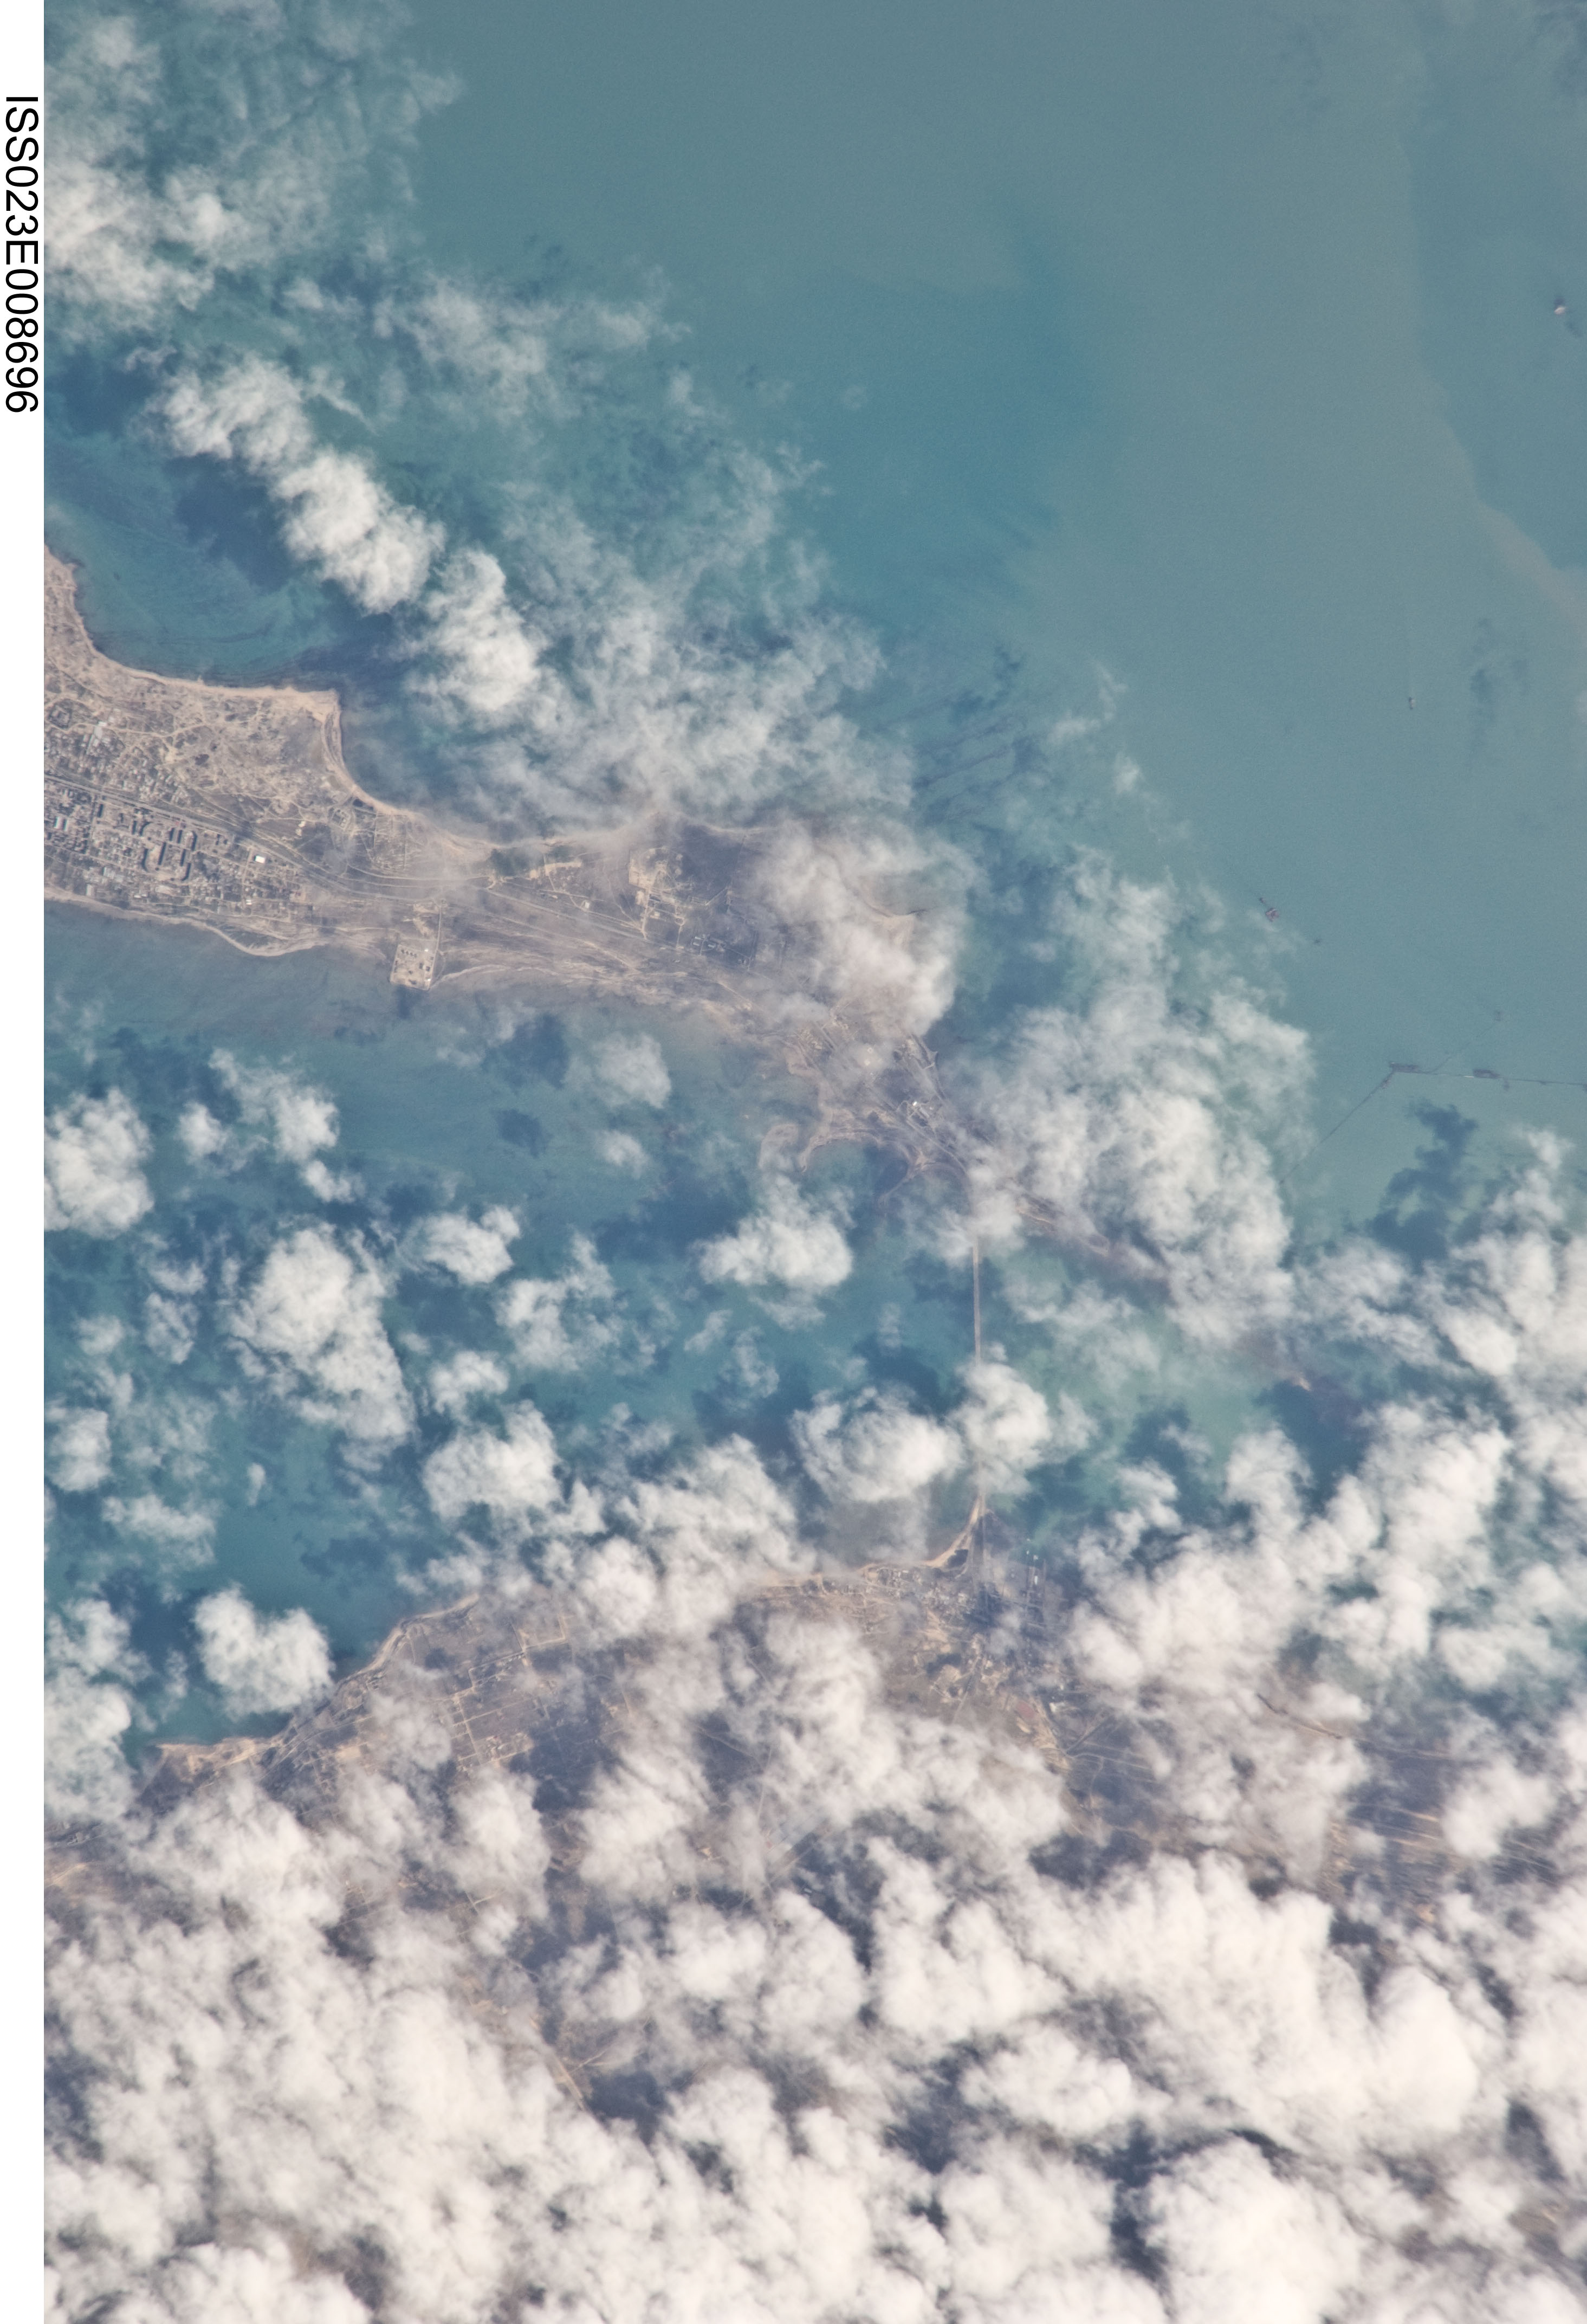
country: AZERBAIJAN
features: ARTEMA I., CAUSEWAY, ZIRYA, CASPIAN SEA
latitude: 40.4
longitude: 50.4
